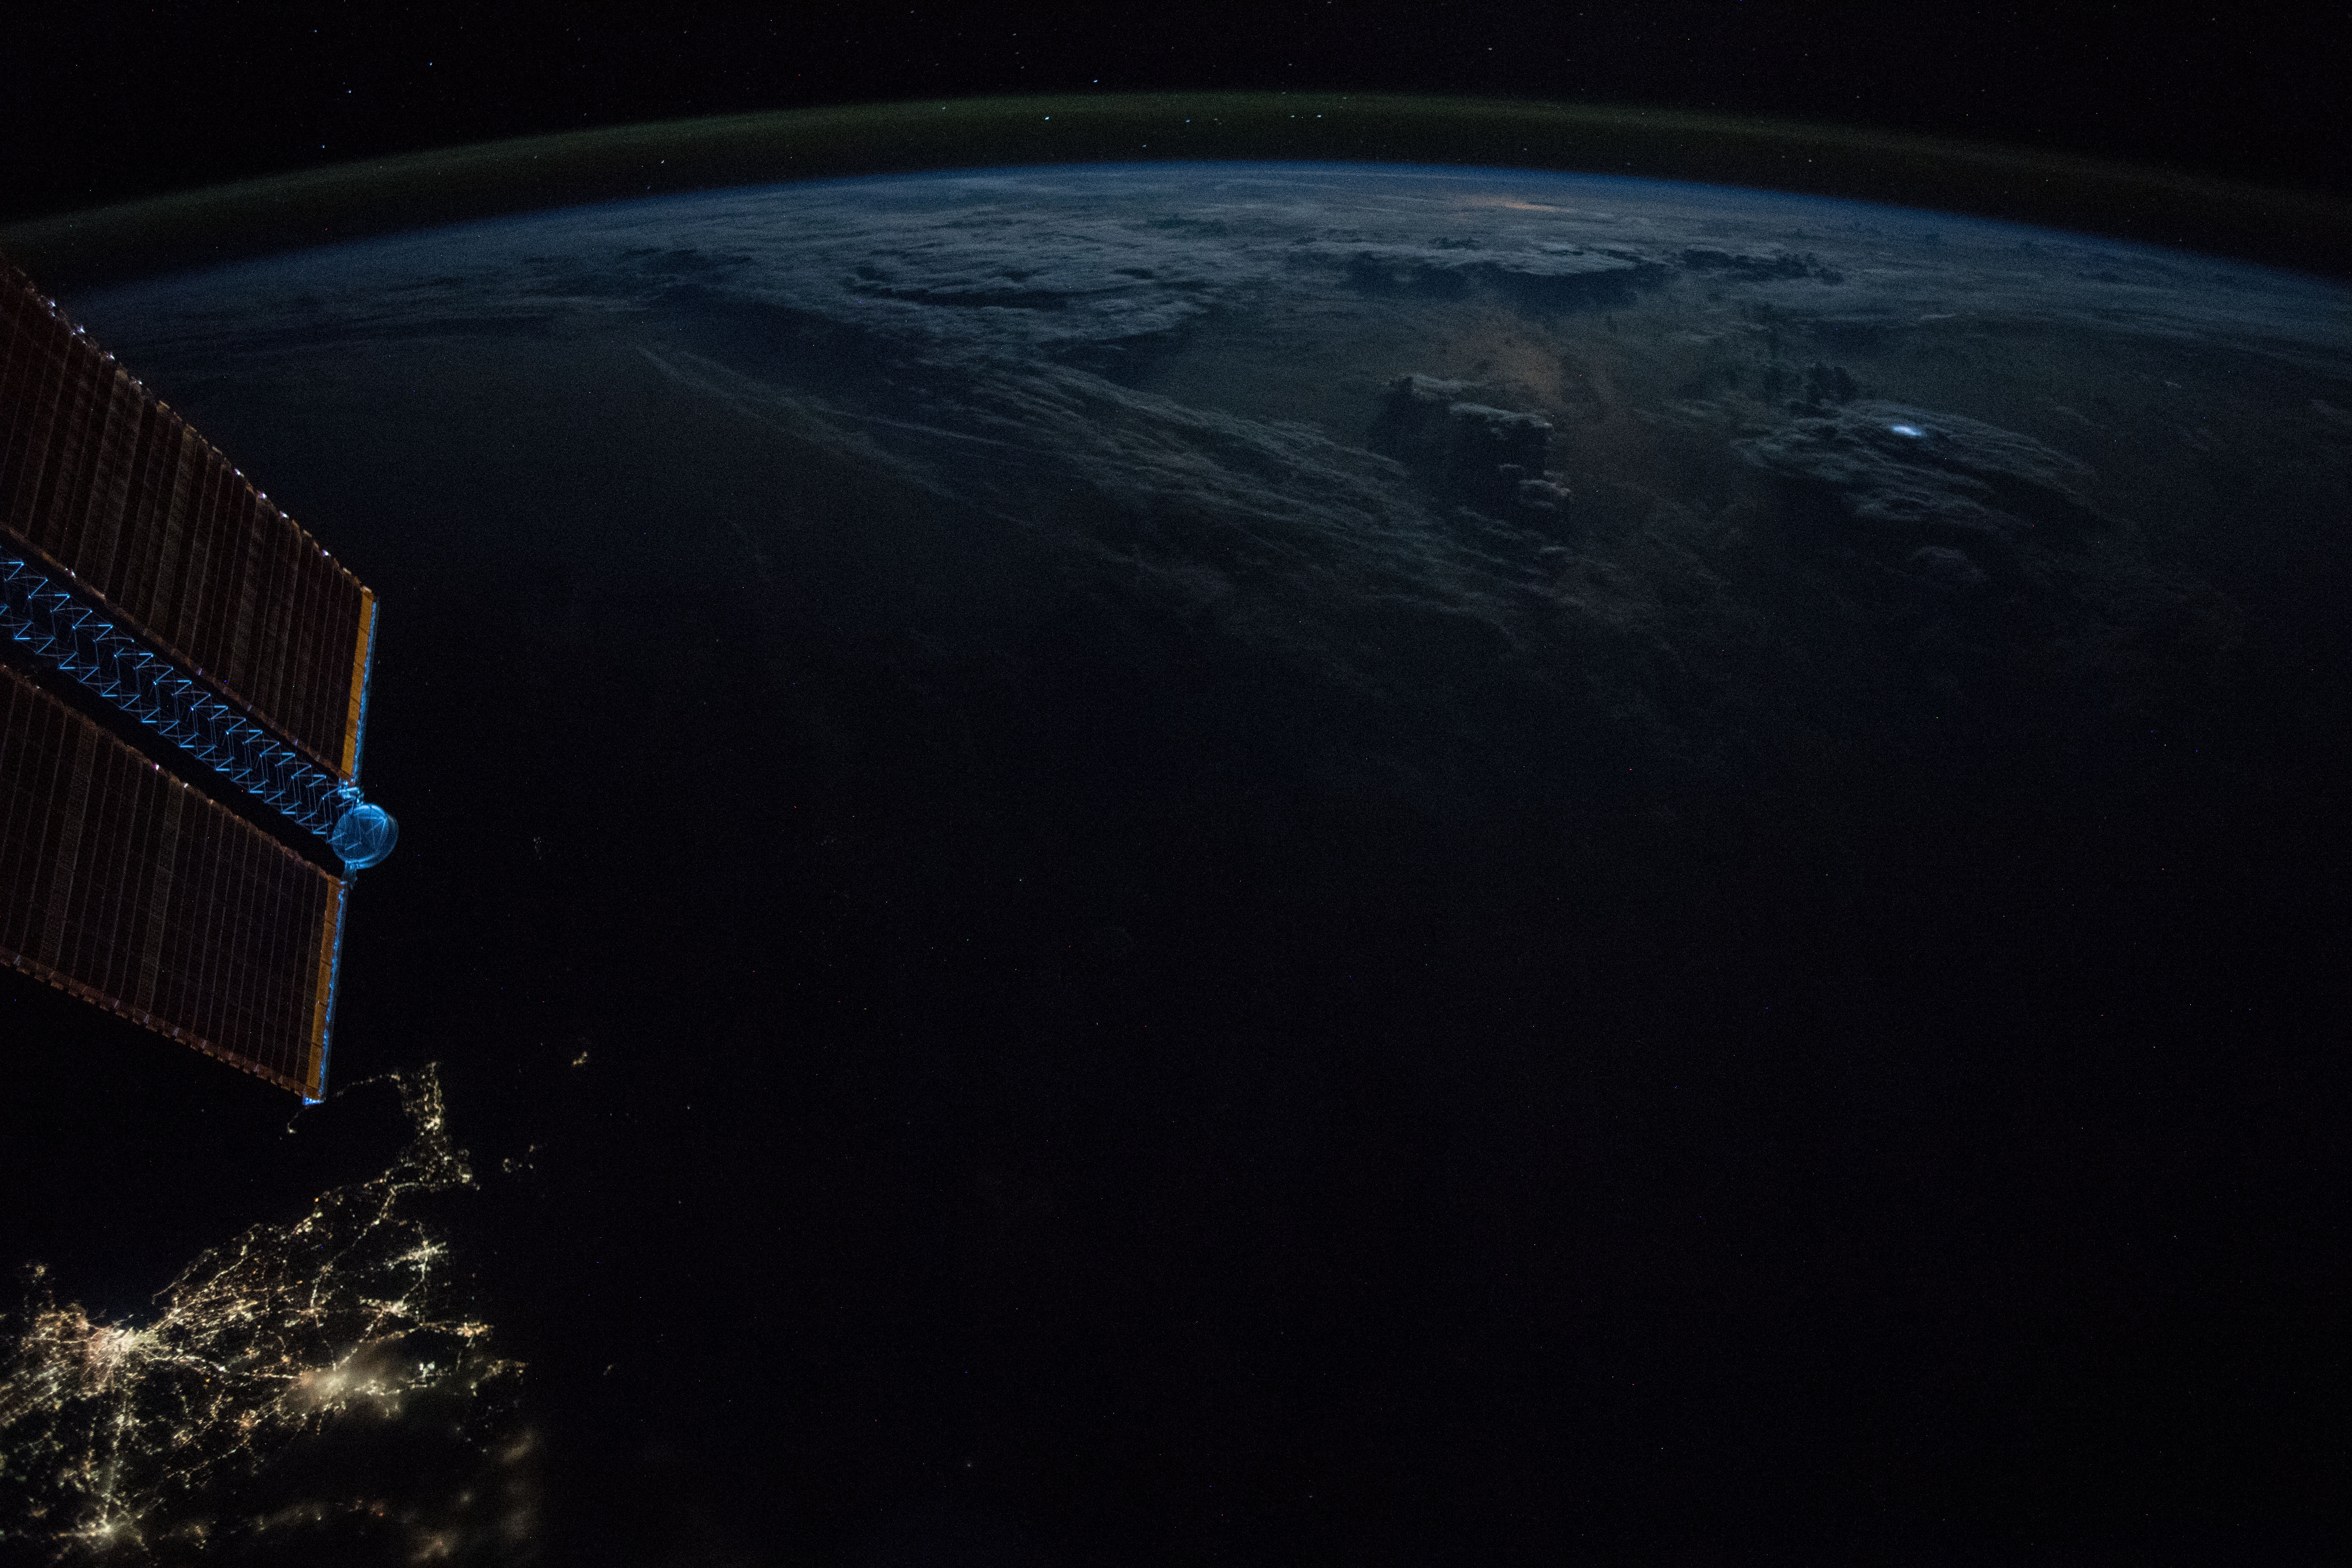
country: ATLANTIC OCEAN
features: CAPE COD BAY, BARNSTABLE CITY, PLYMOUTH CITY, NEW BEDFORD CITY, FALL RIVER CITY, TAUNTON CITY, BROCKTON CITY, WEYMOUTH CITY, EARTH LIMB, NIGHT
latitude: 39.2
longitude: -69.2
